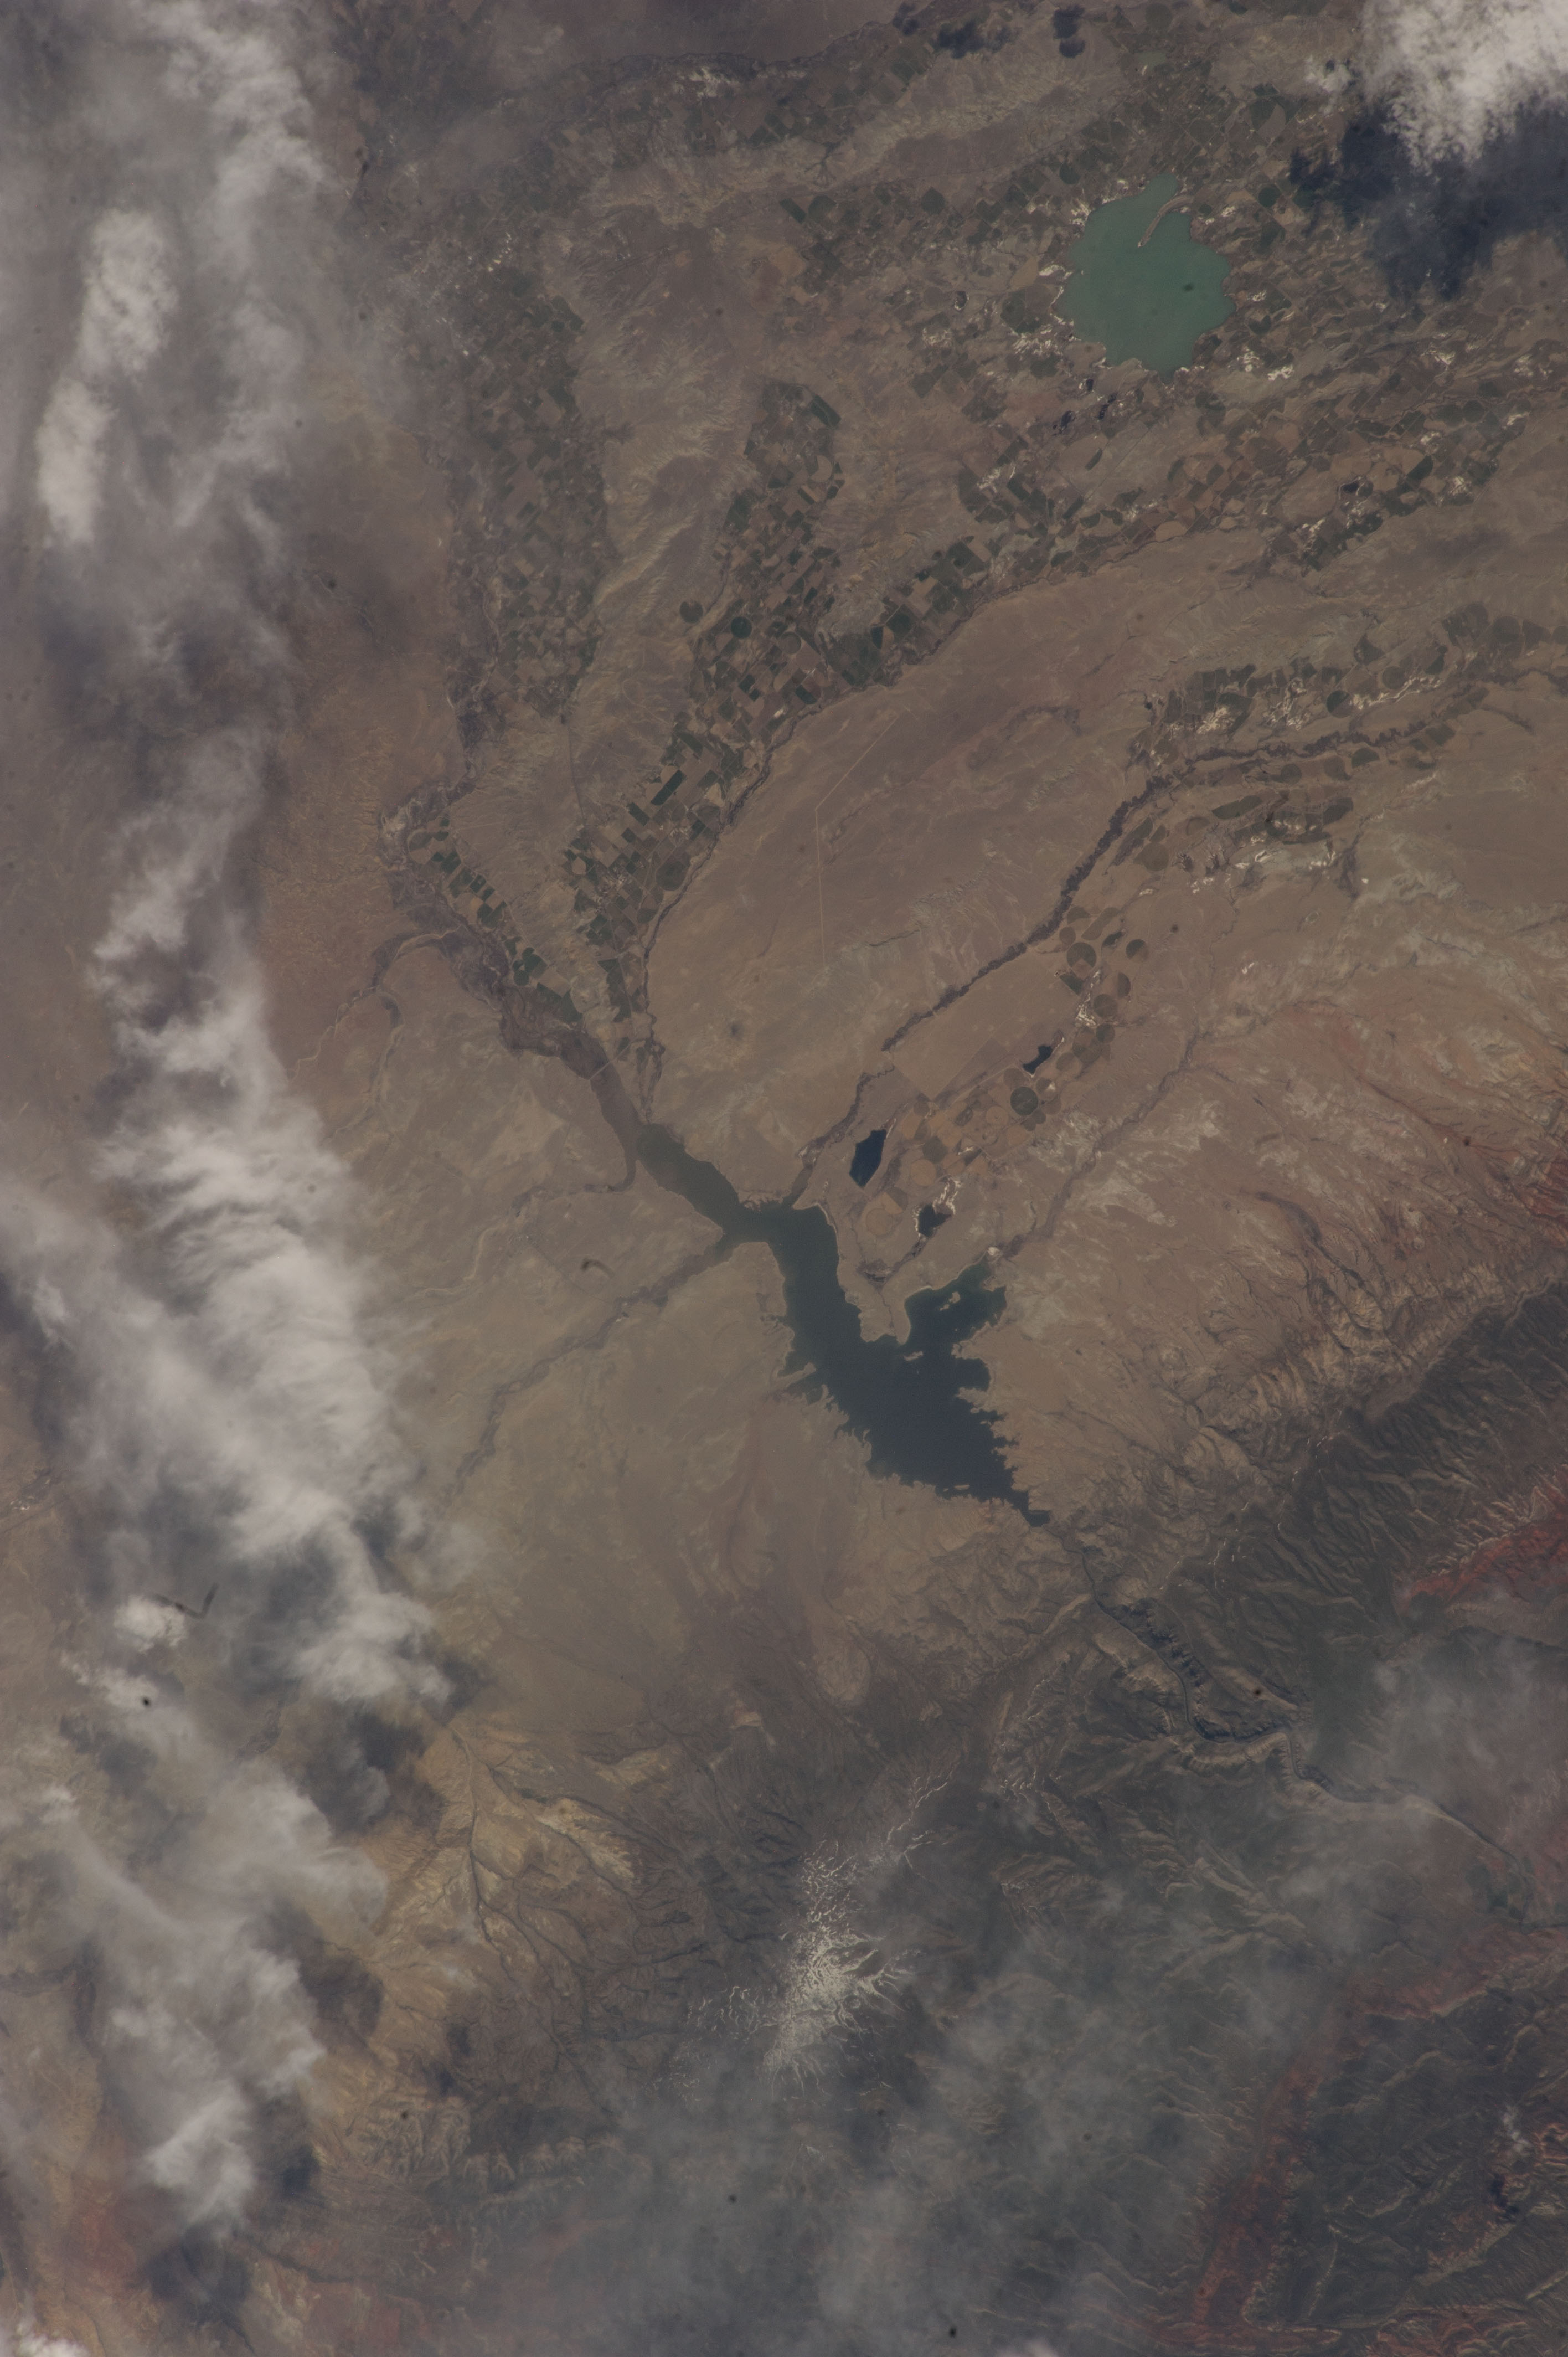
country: USA-WYOMING
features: BOYSEN STATE PARK, MIDVAL CITY, BOYSEN RESERVOIR, WYOMING
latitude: 43.3
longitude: -108.2
